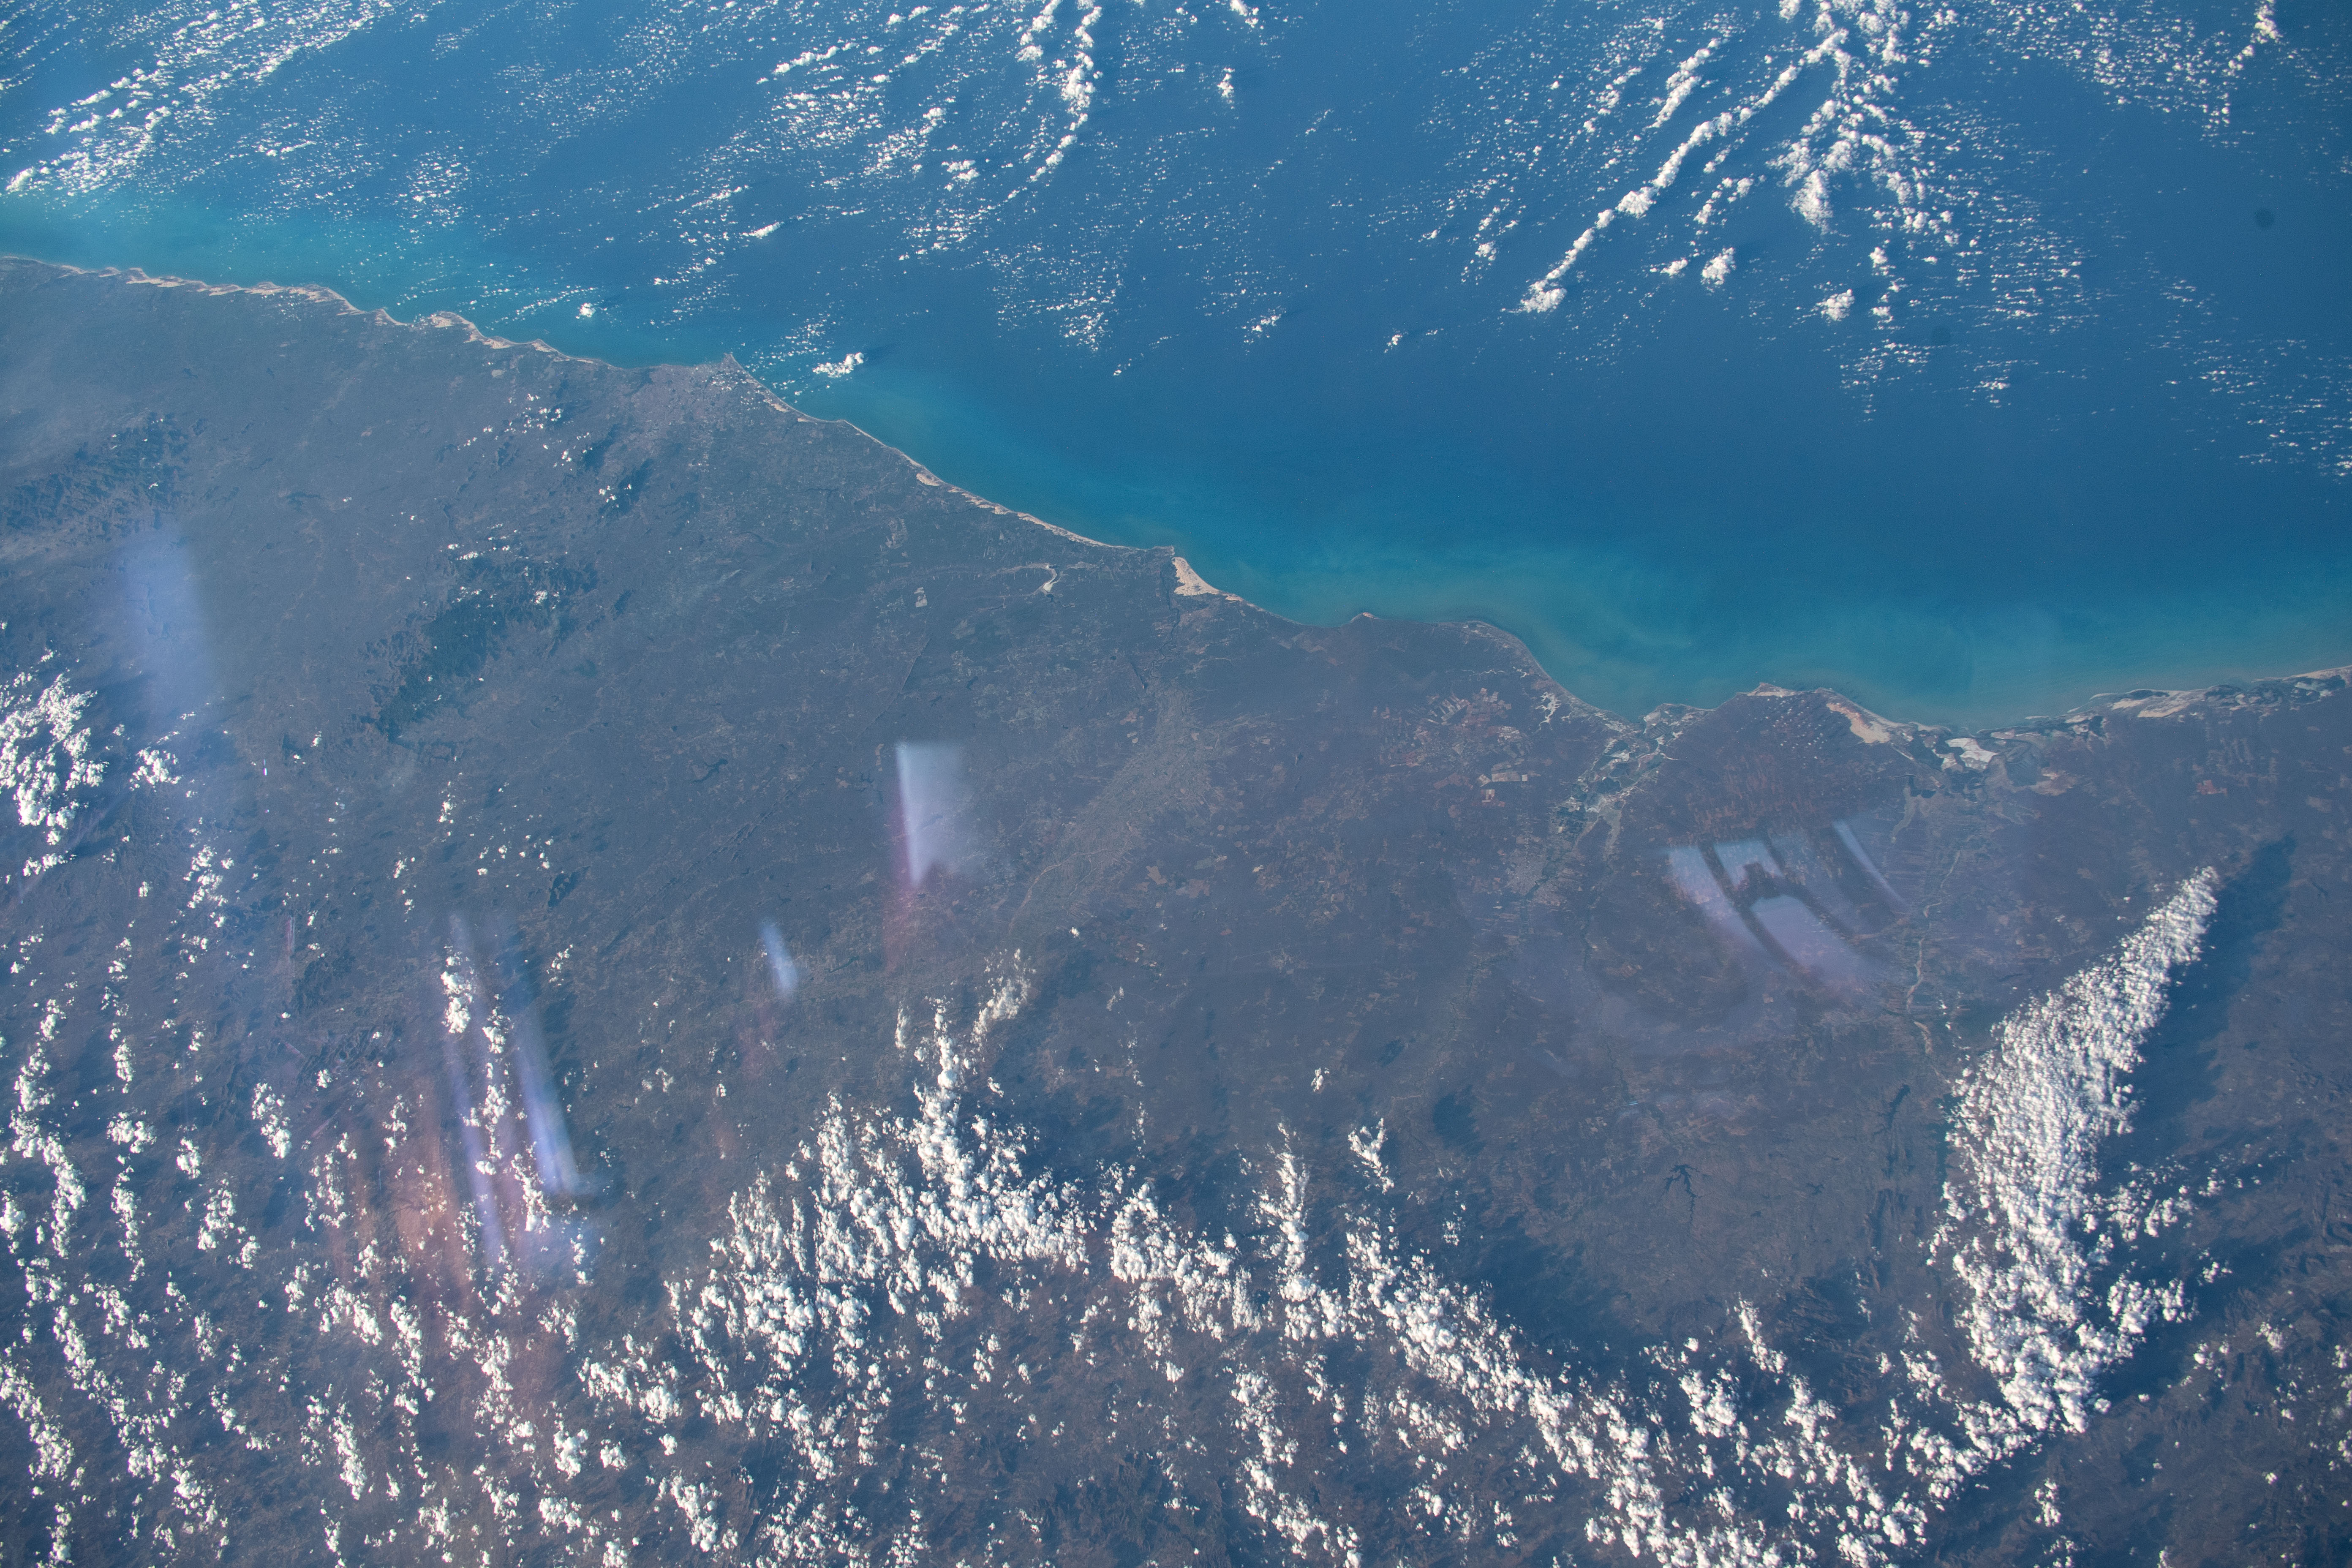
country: BRAZIL
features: STATE OF CEARA, FORTALEZA
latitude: -4.0
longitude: -38.5
